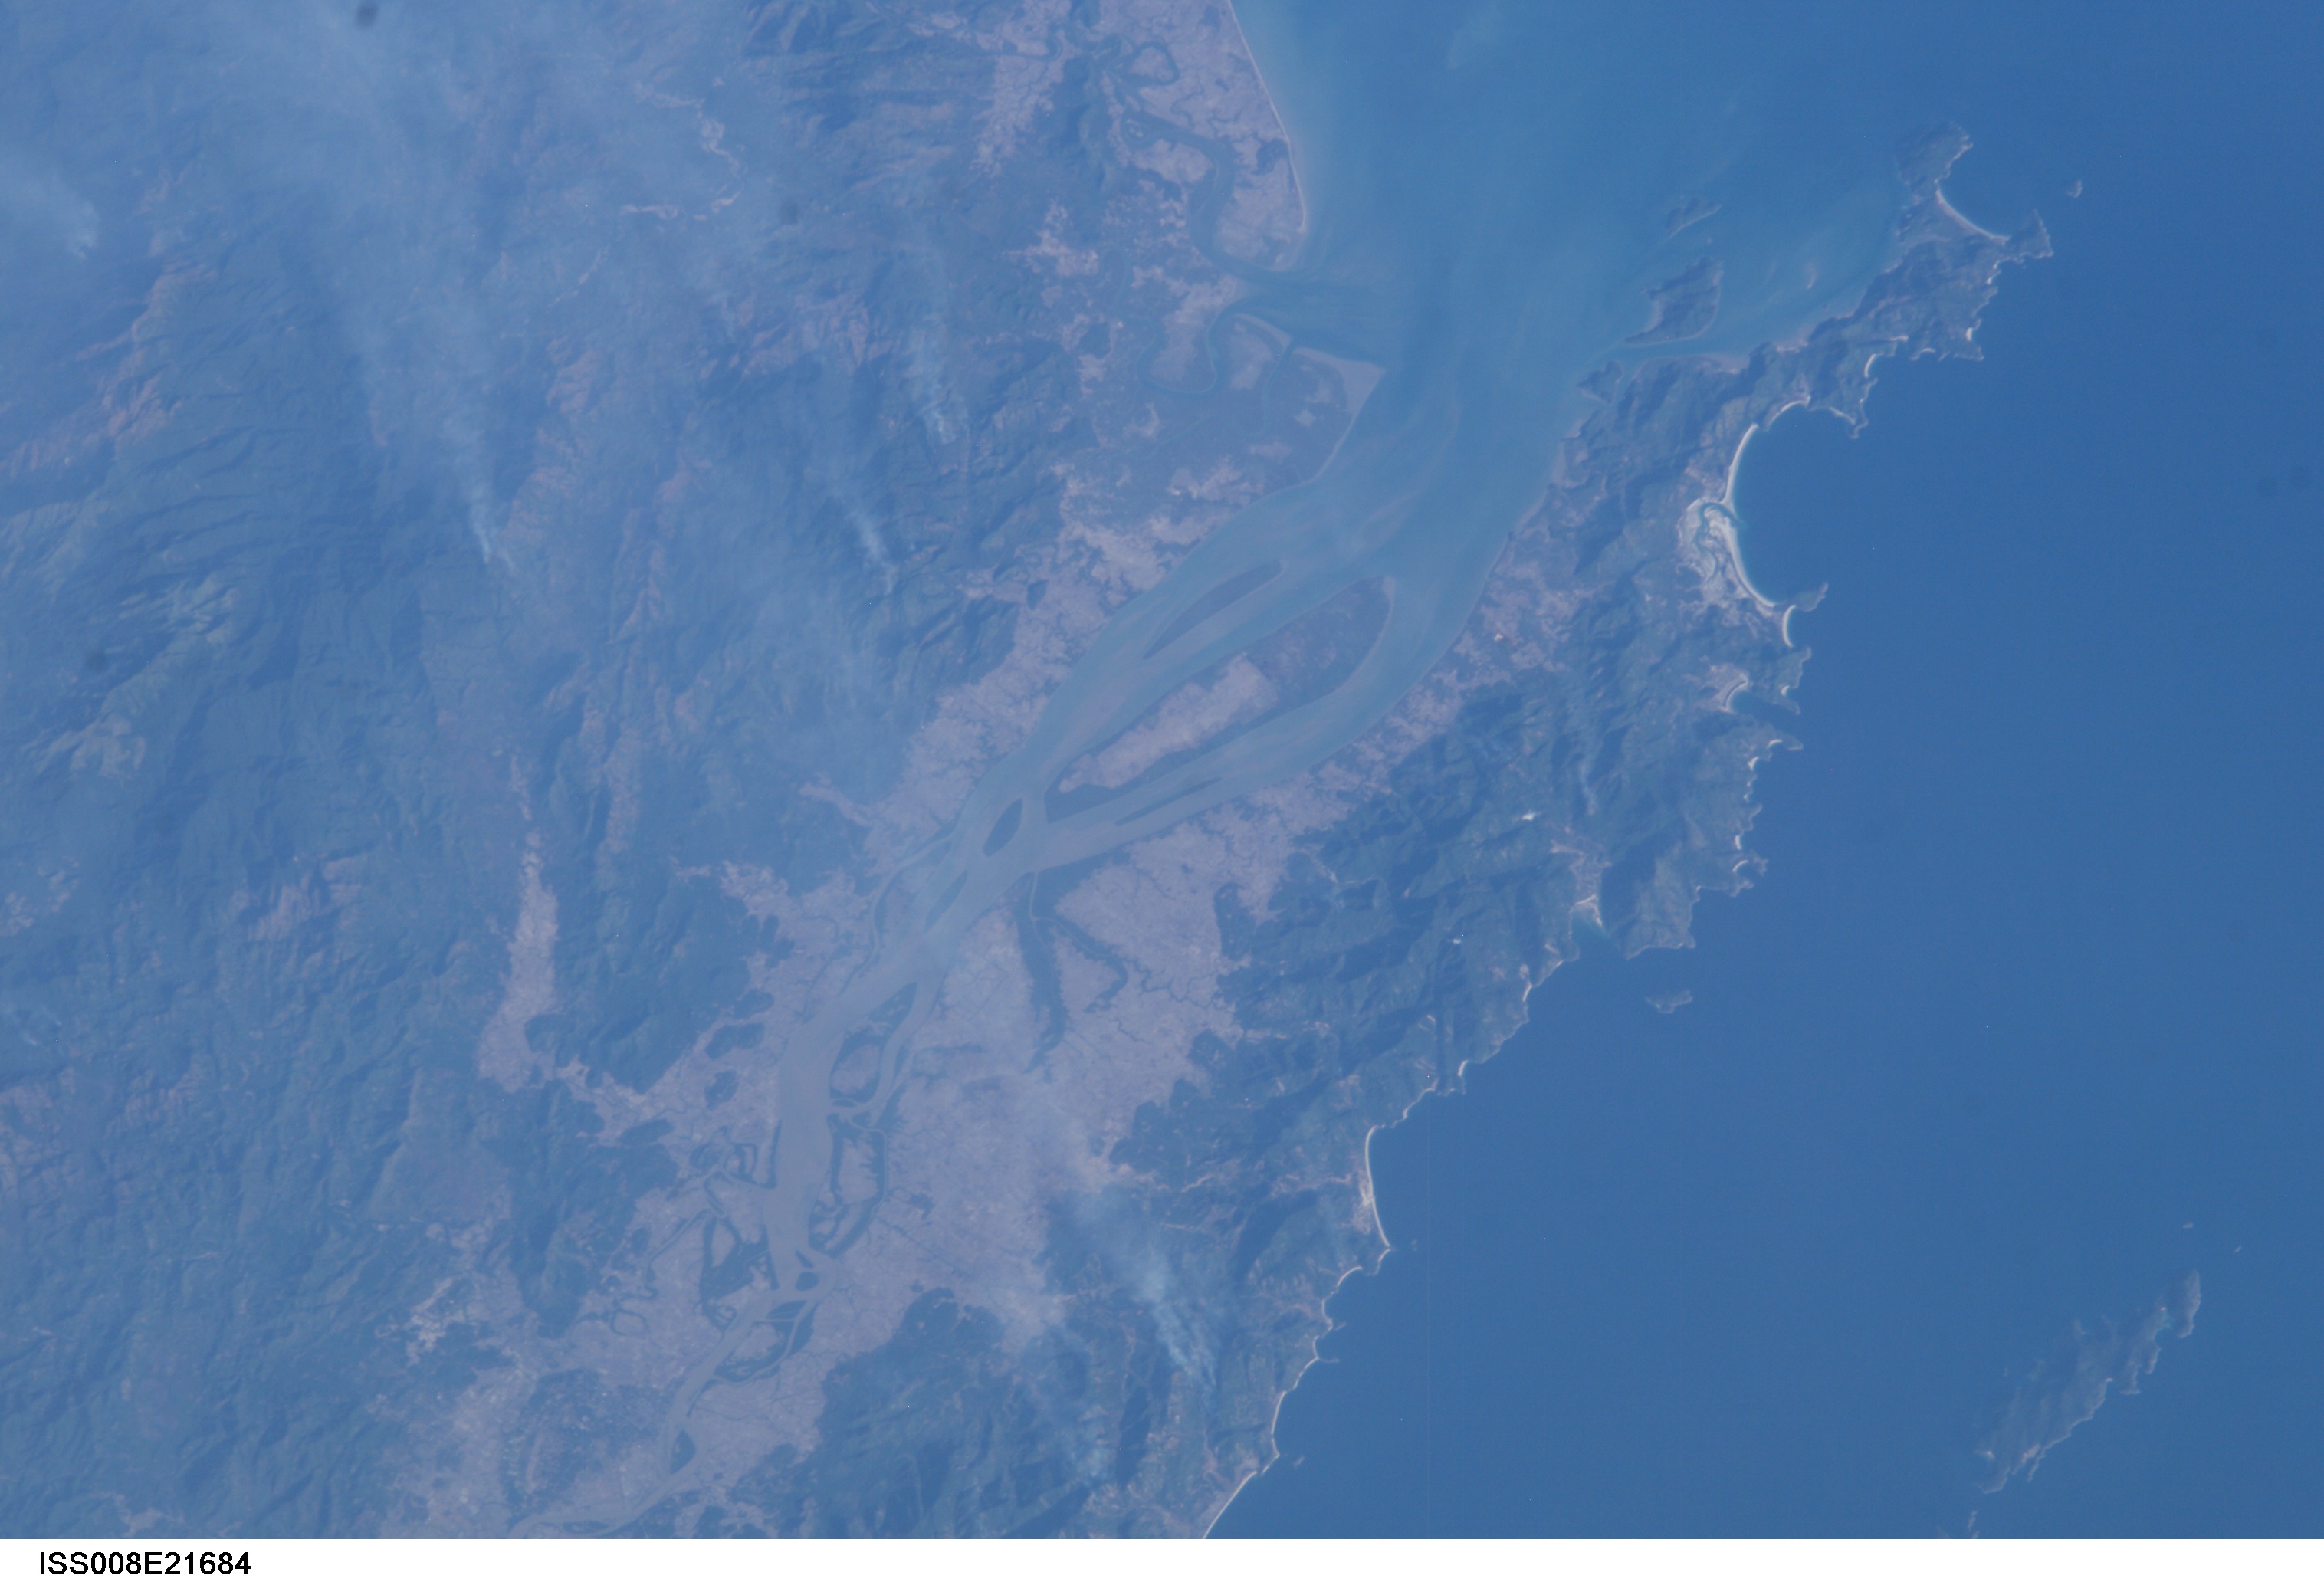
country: MYANMAR (BURMA)
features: TAVOY RIVER MOUTH
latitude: 14.0
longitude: 98.0
